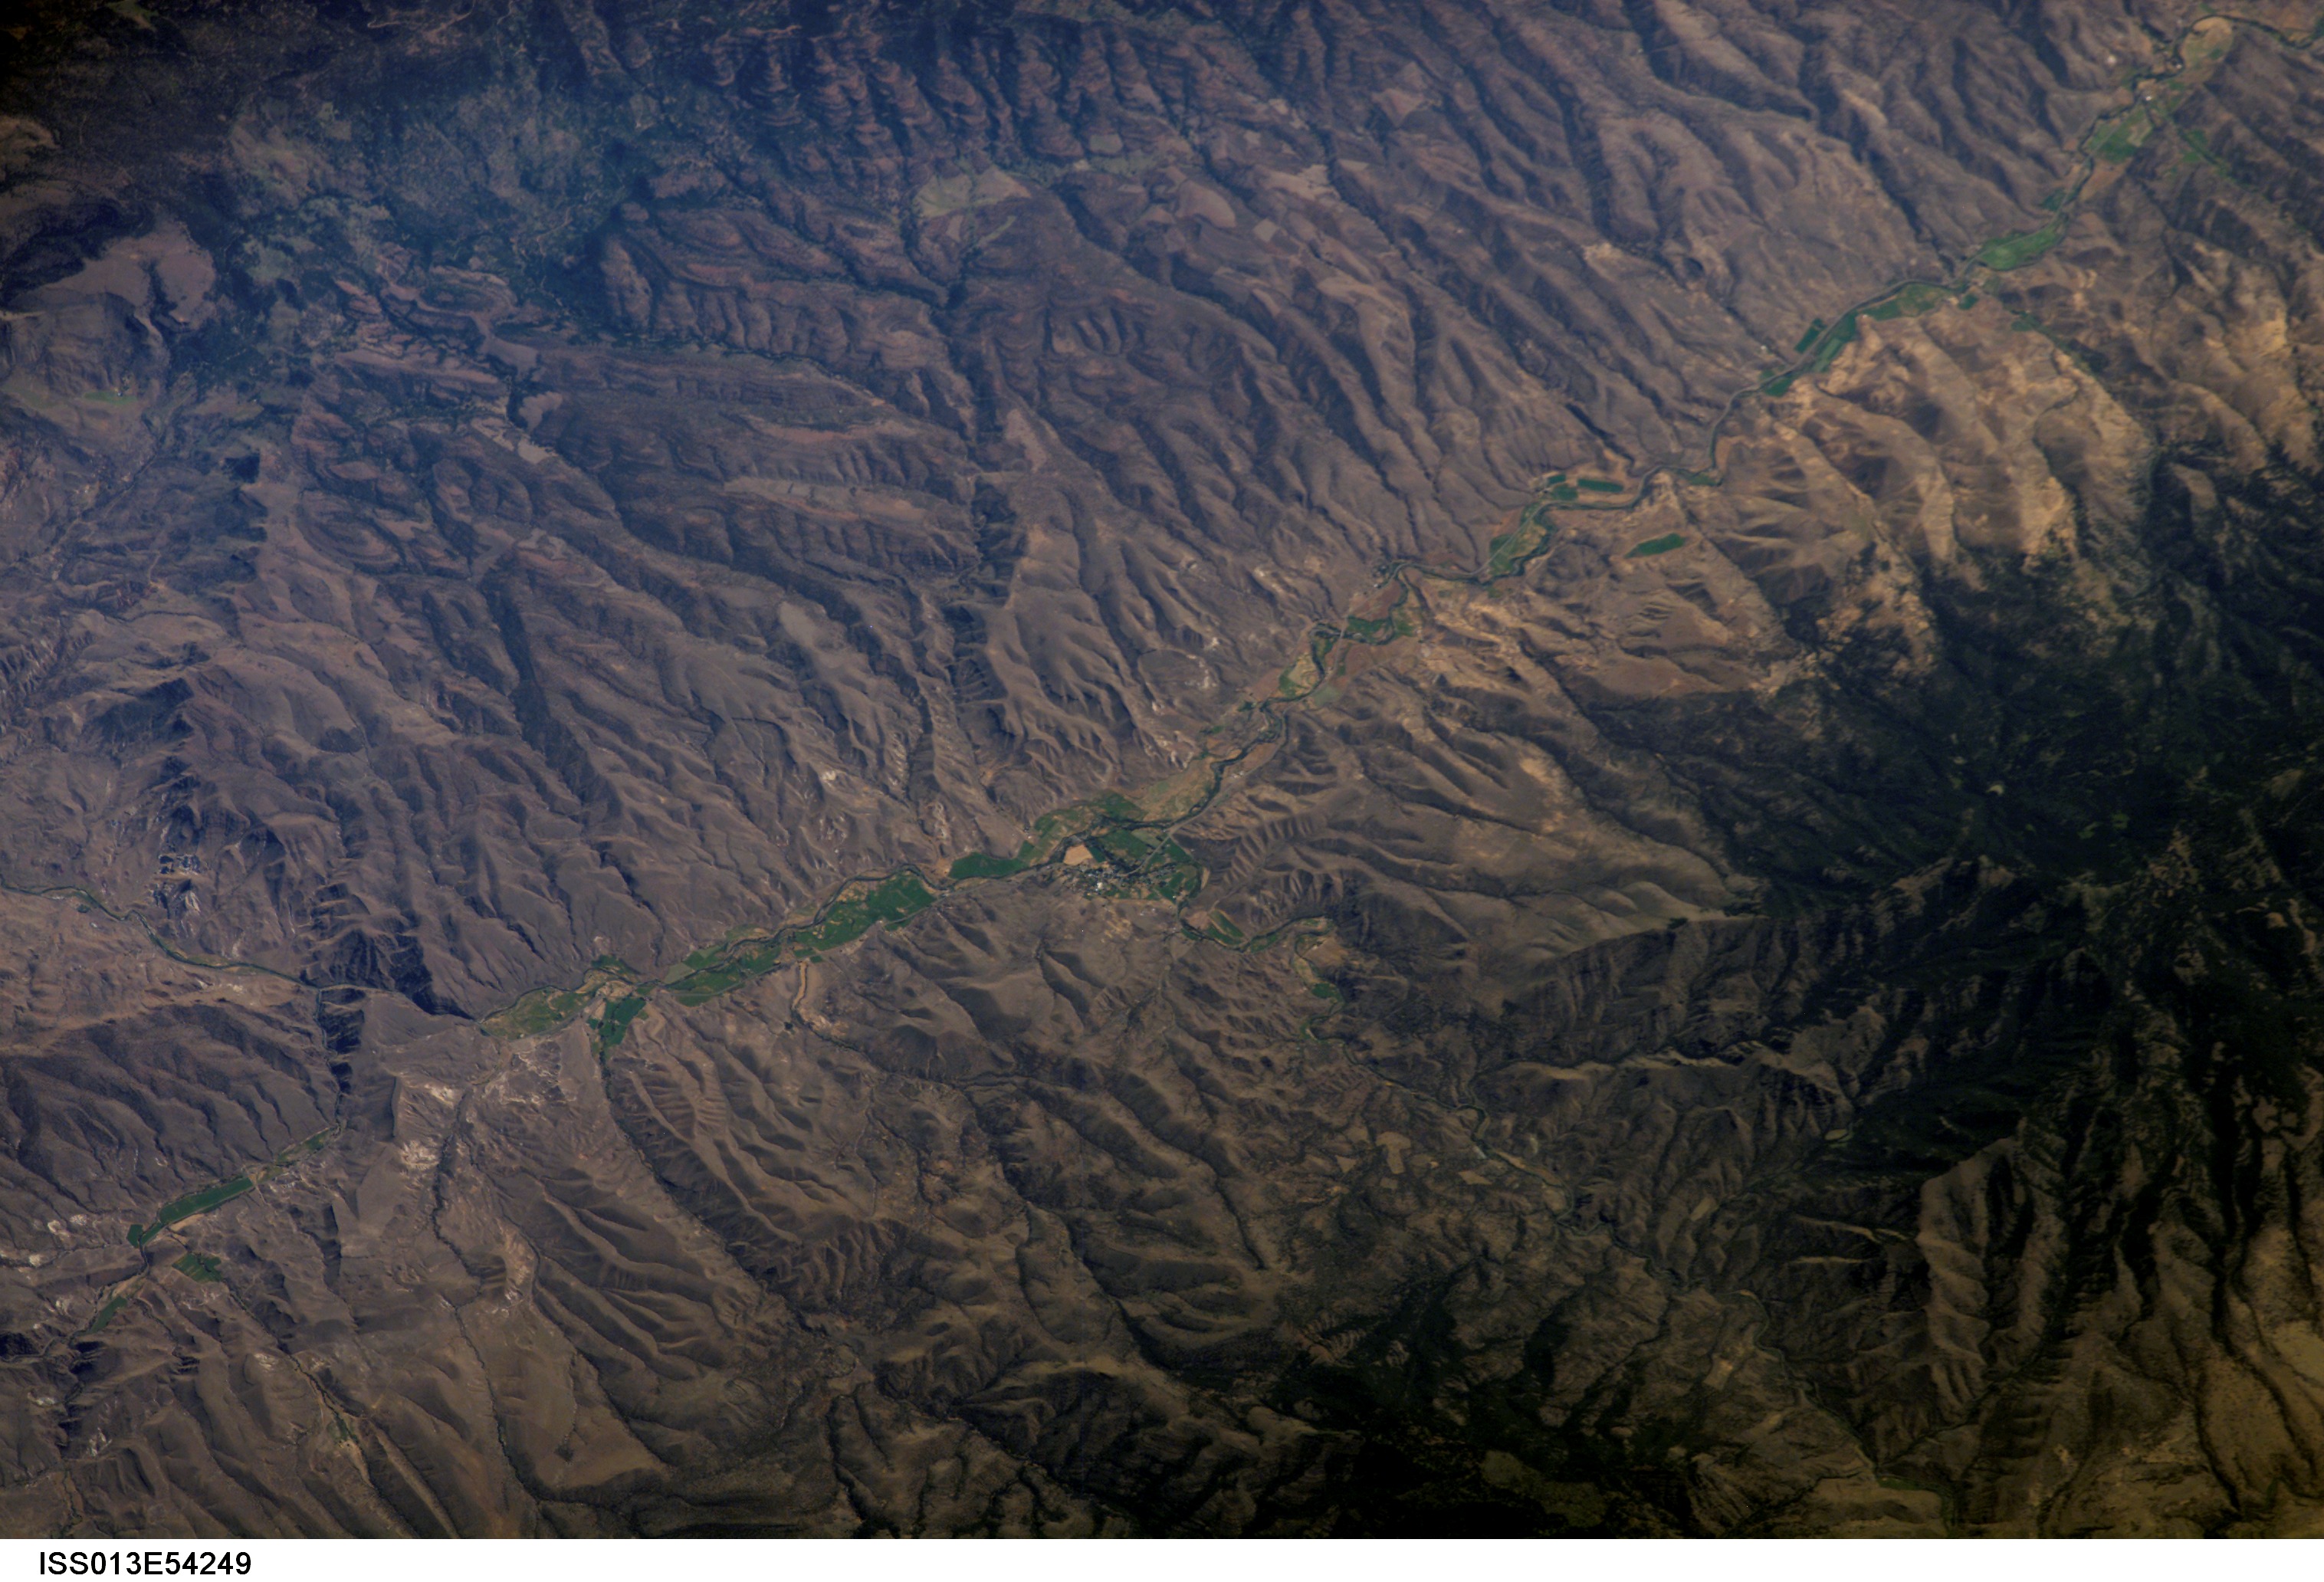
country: USA-OREGON
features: DAYVILLE, ALDRICH MOUNTAINS
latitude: 44.5
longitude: -119.5
